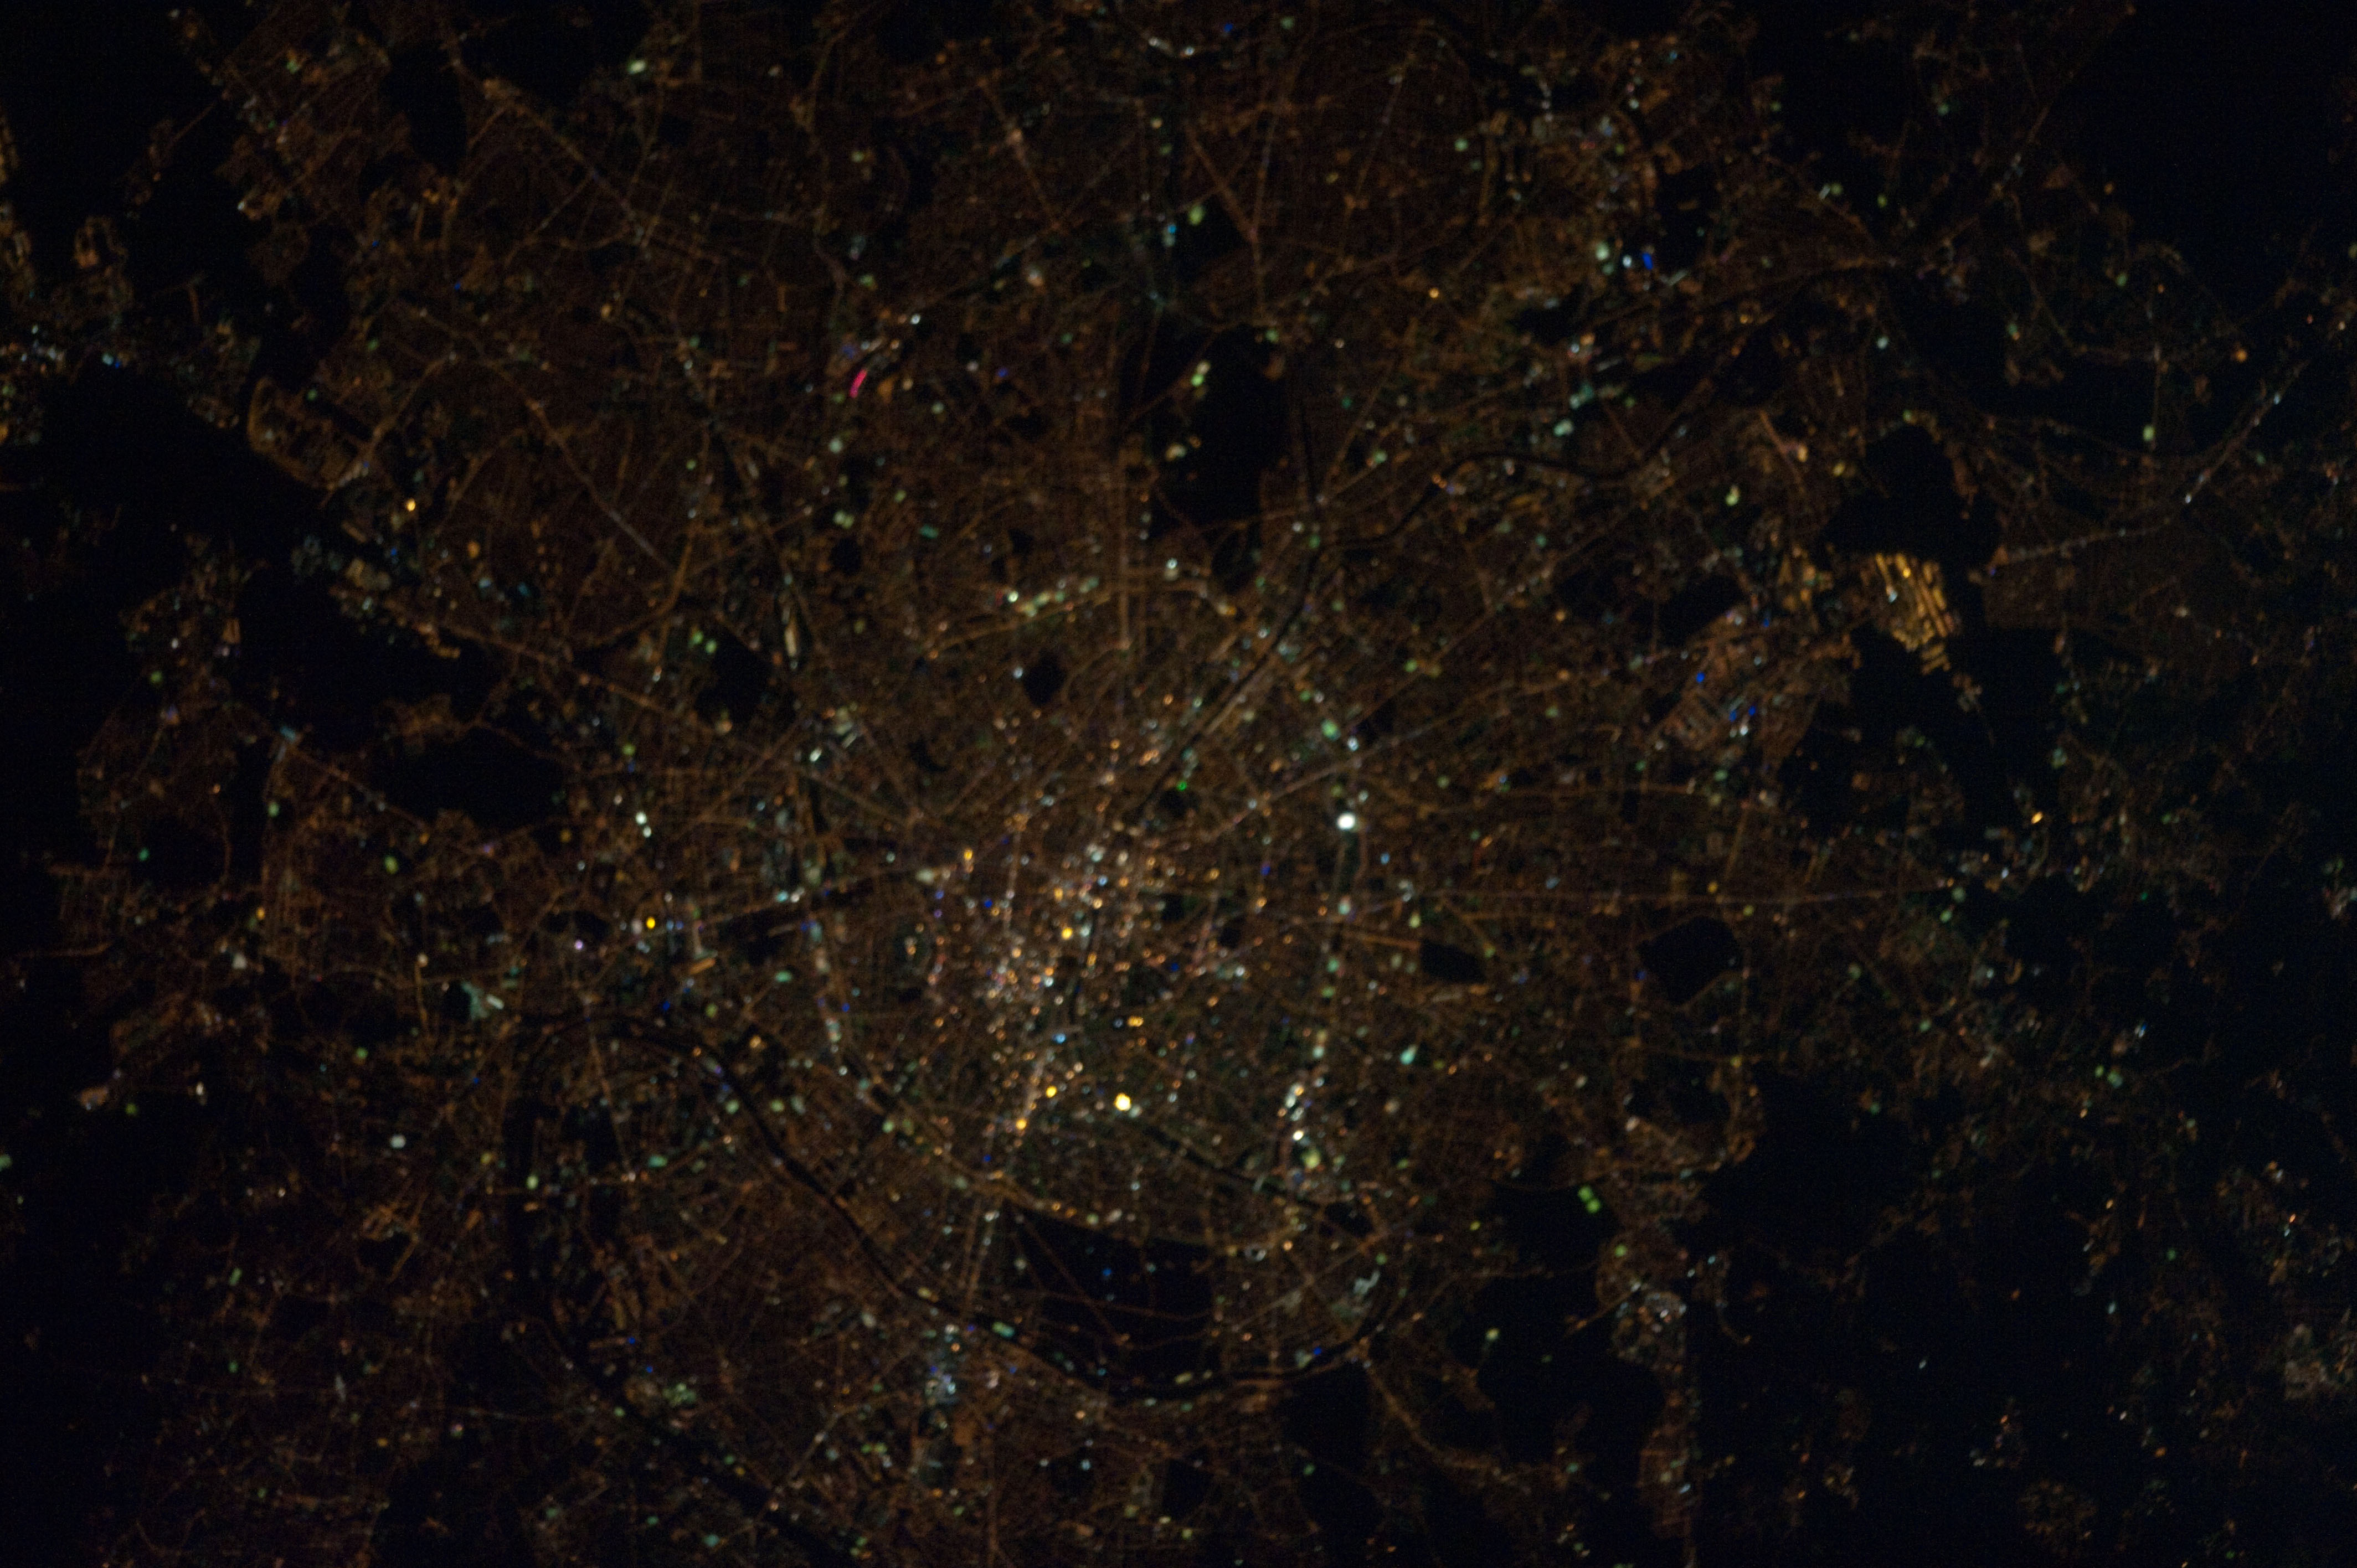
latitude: 49.5
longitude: 5.5
